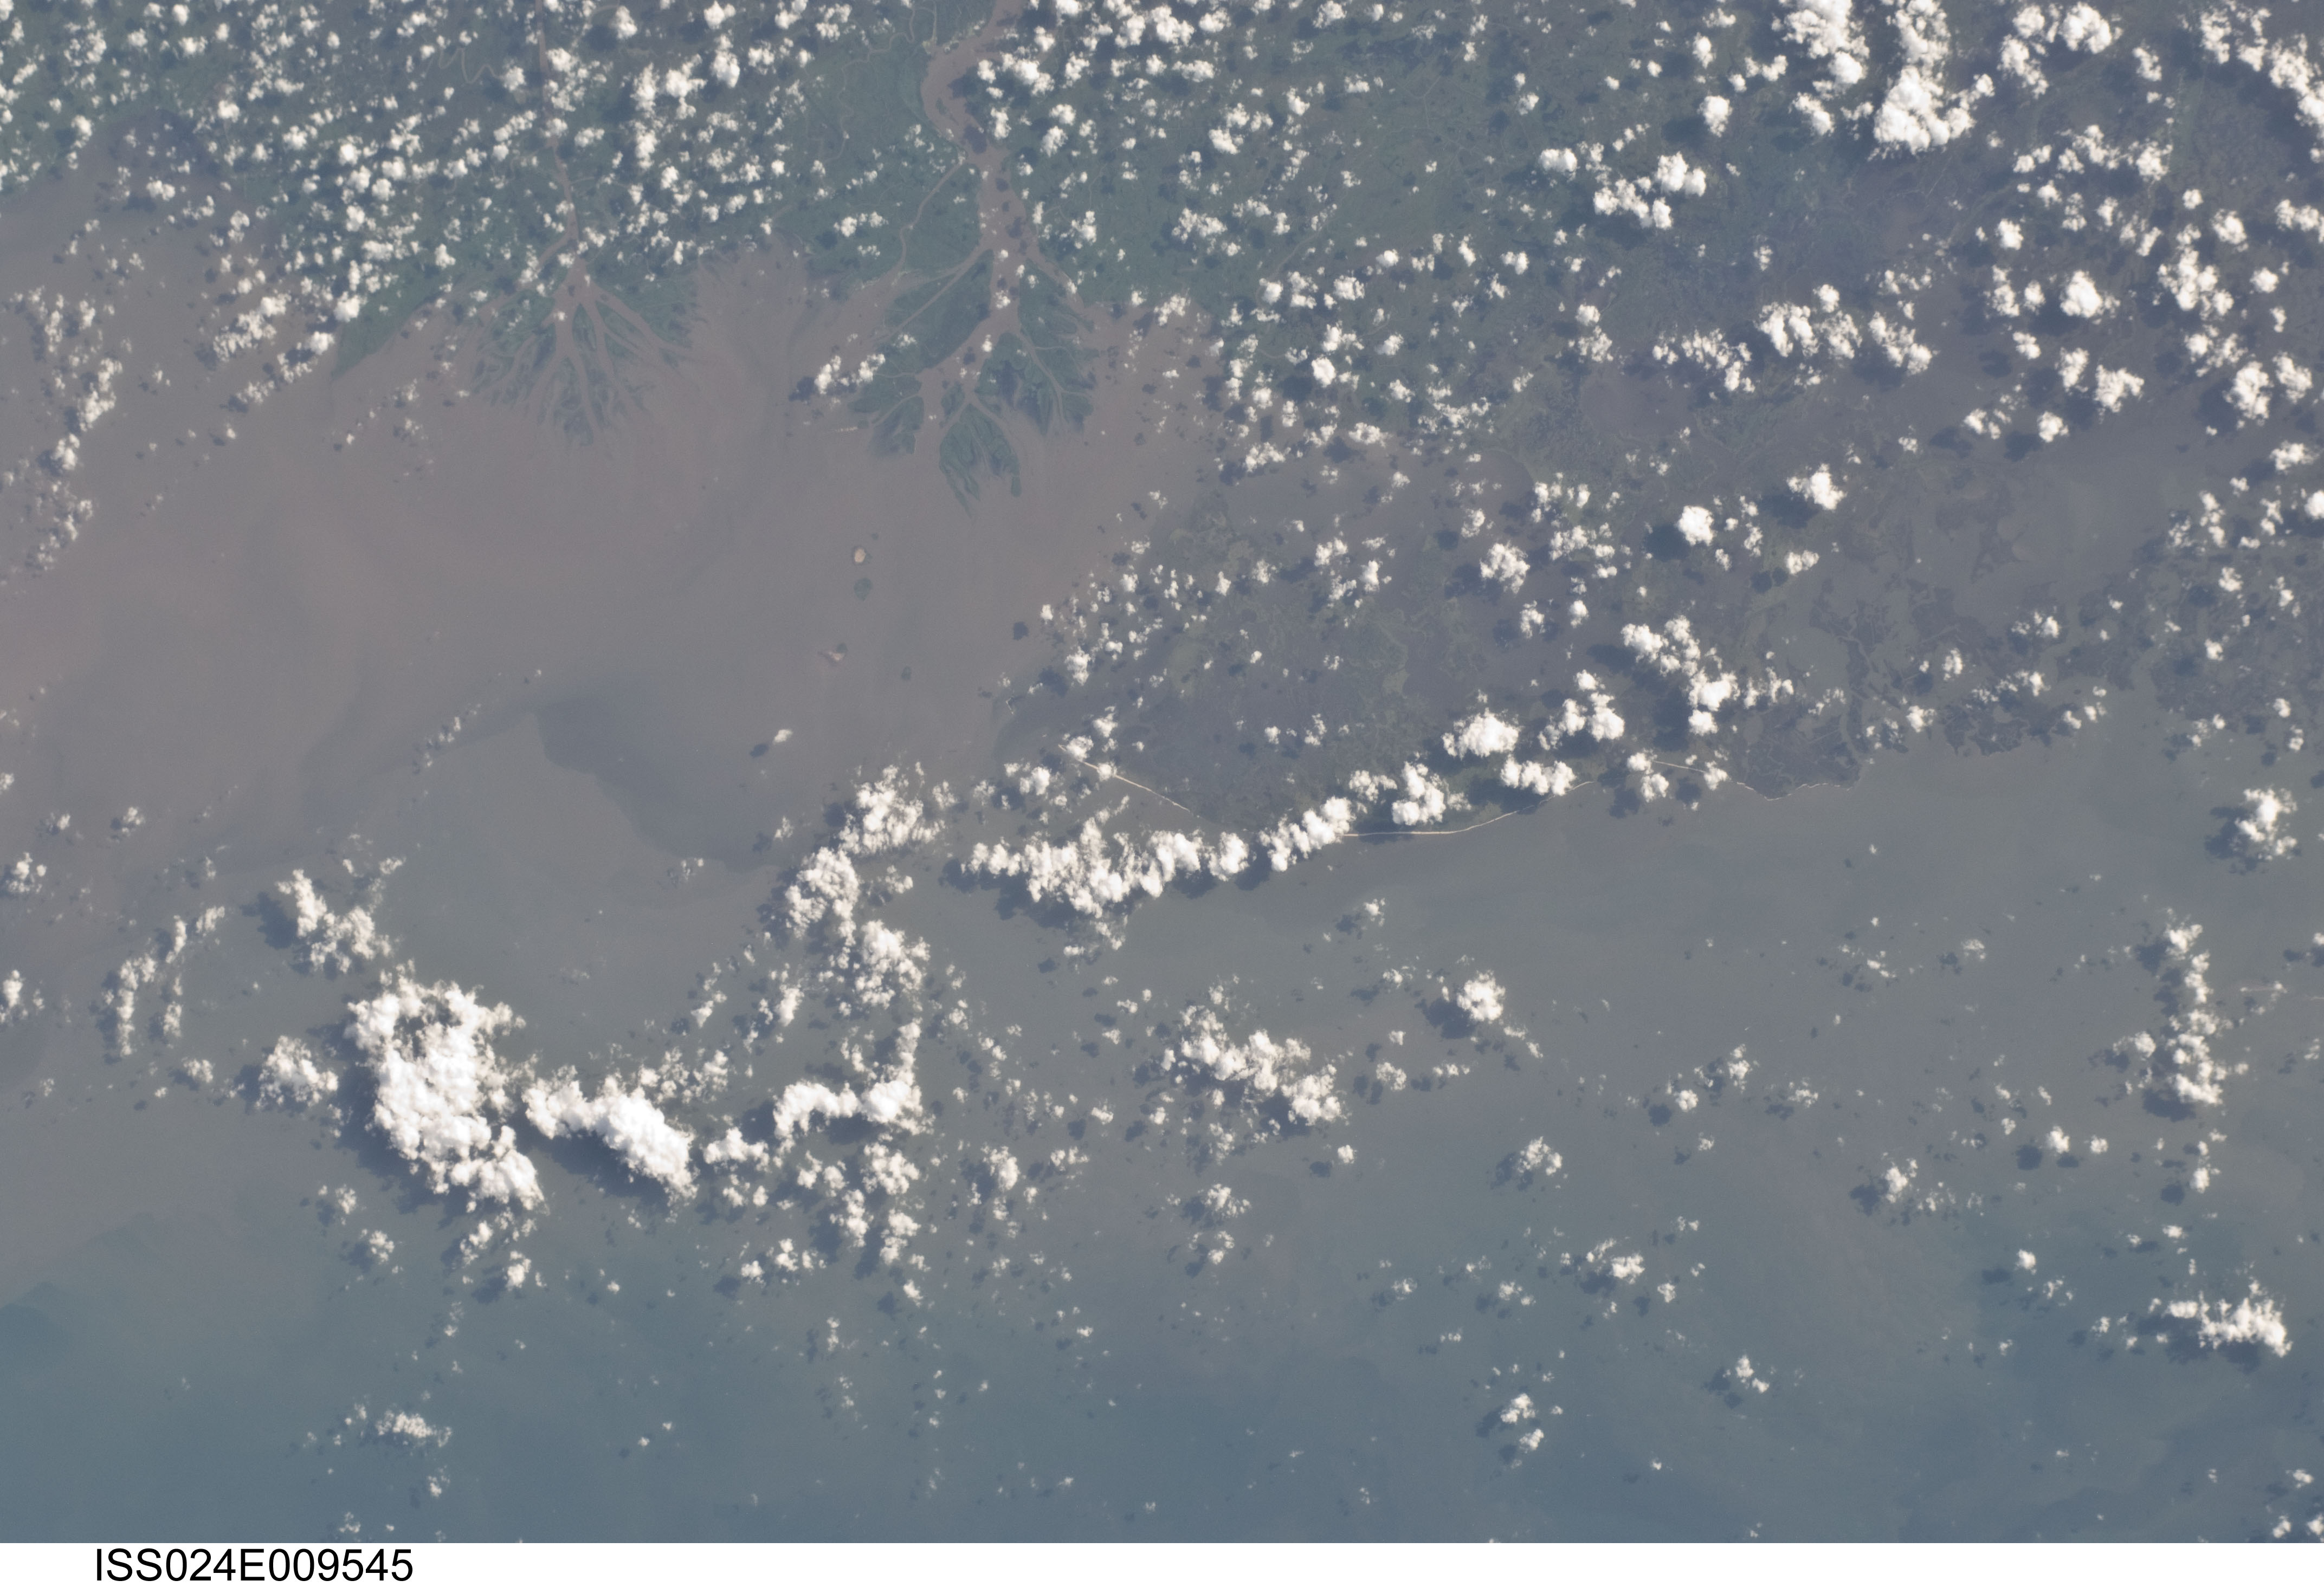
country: USA-LOUISIANA
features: POINT AU FER I., ATCHAFALAYA B., ATCHFALAYA R. DELTA, SED., CAILLOU B.
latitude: 29.3
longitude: -91.3
